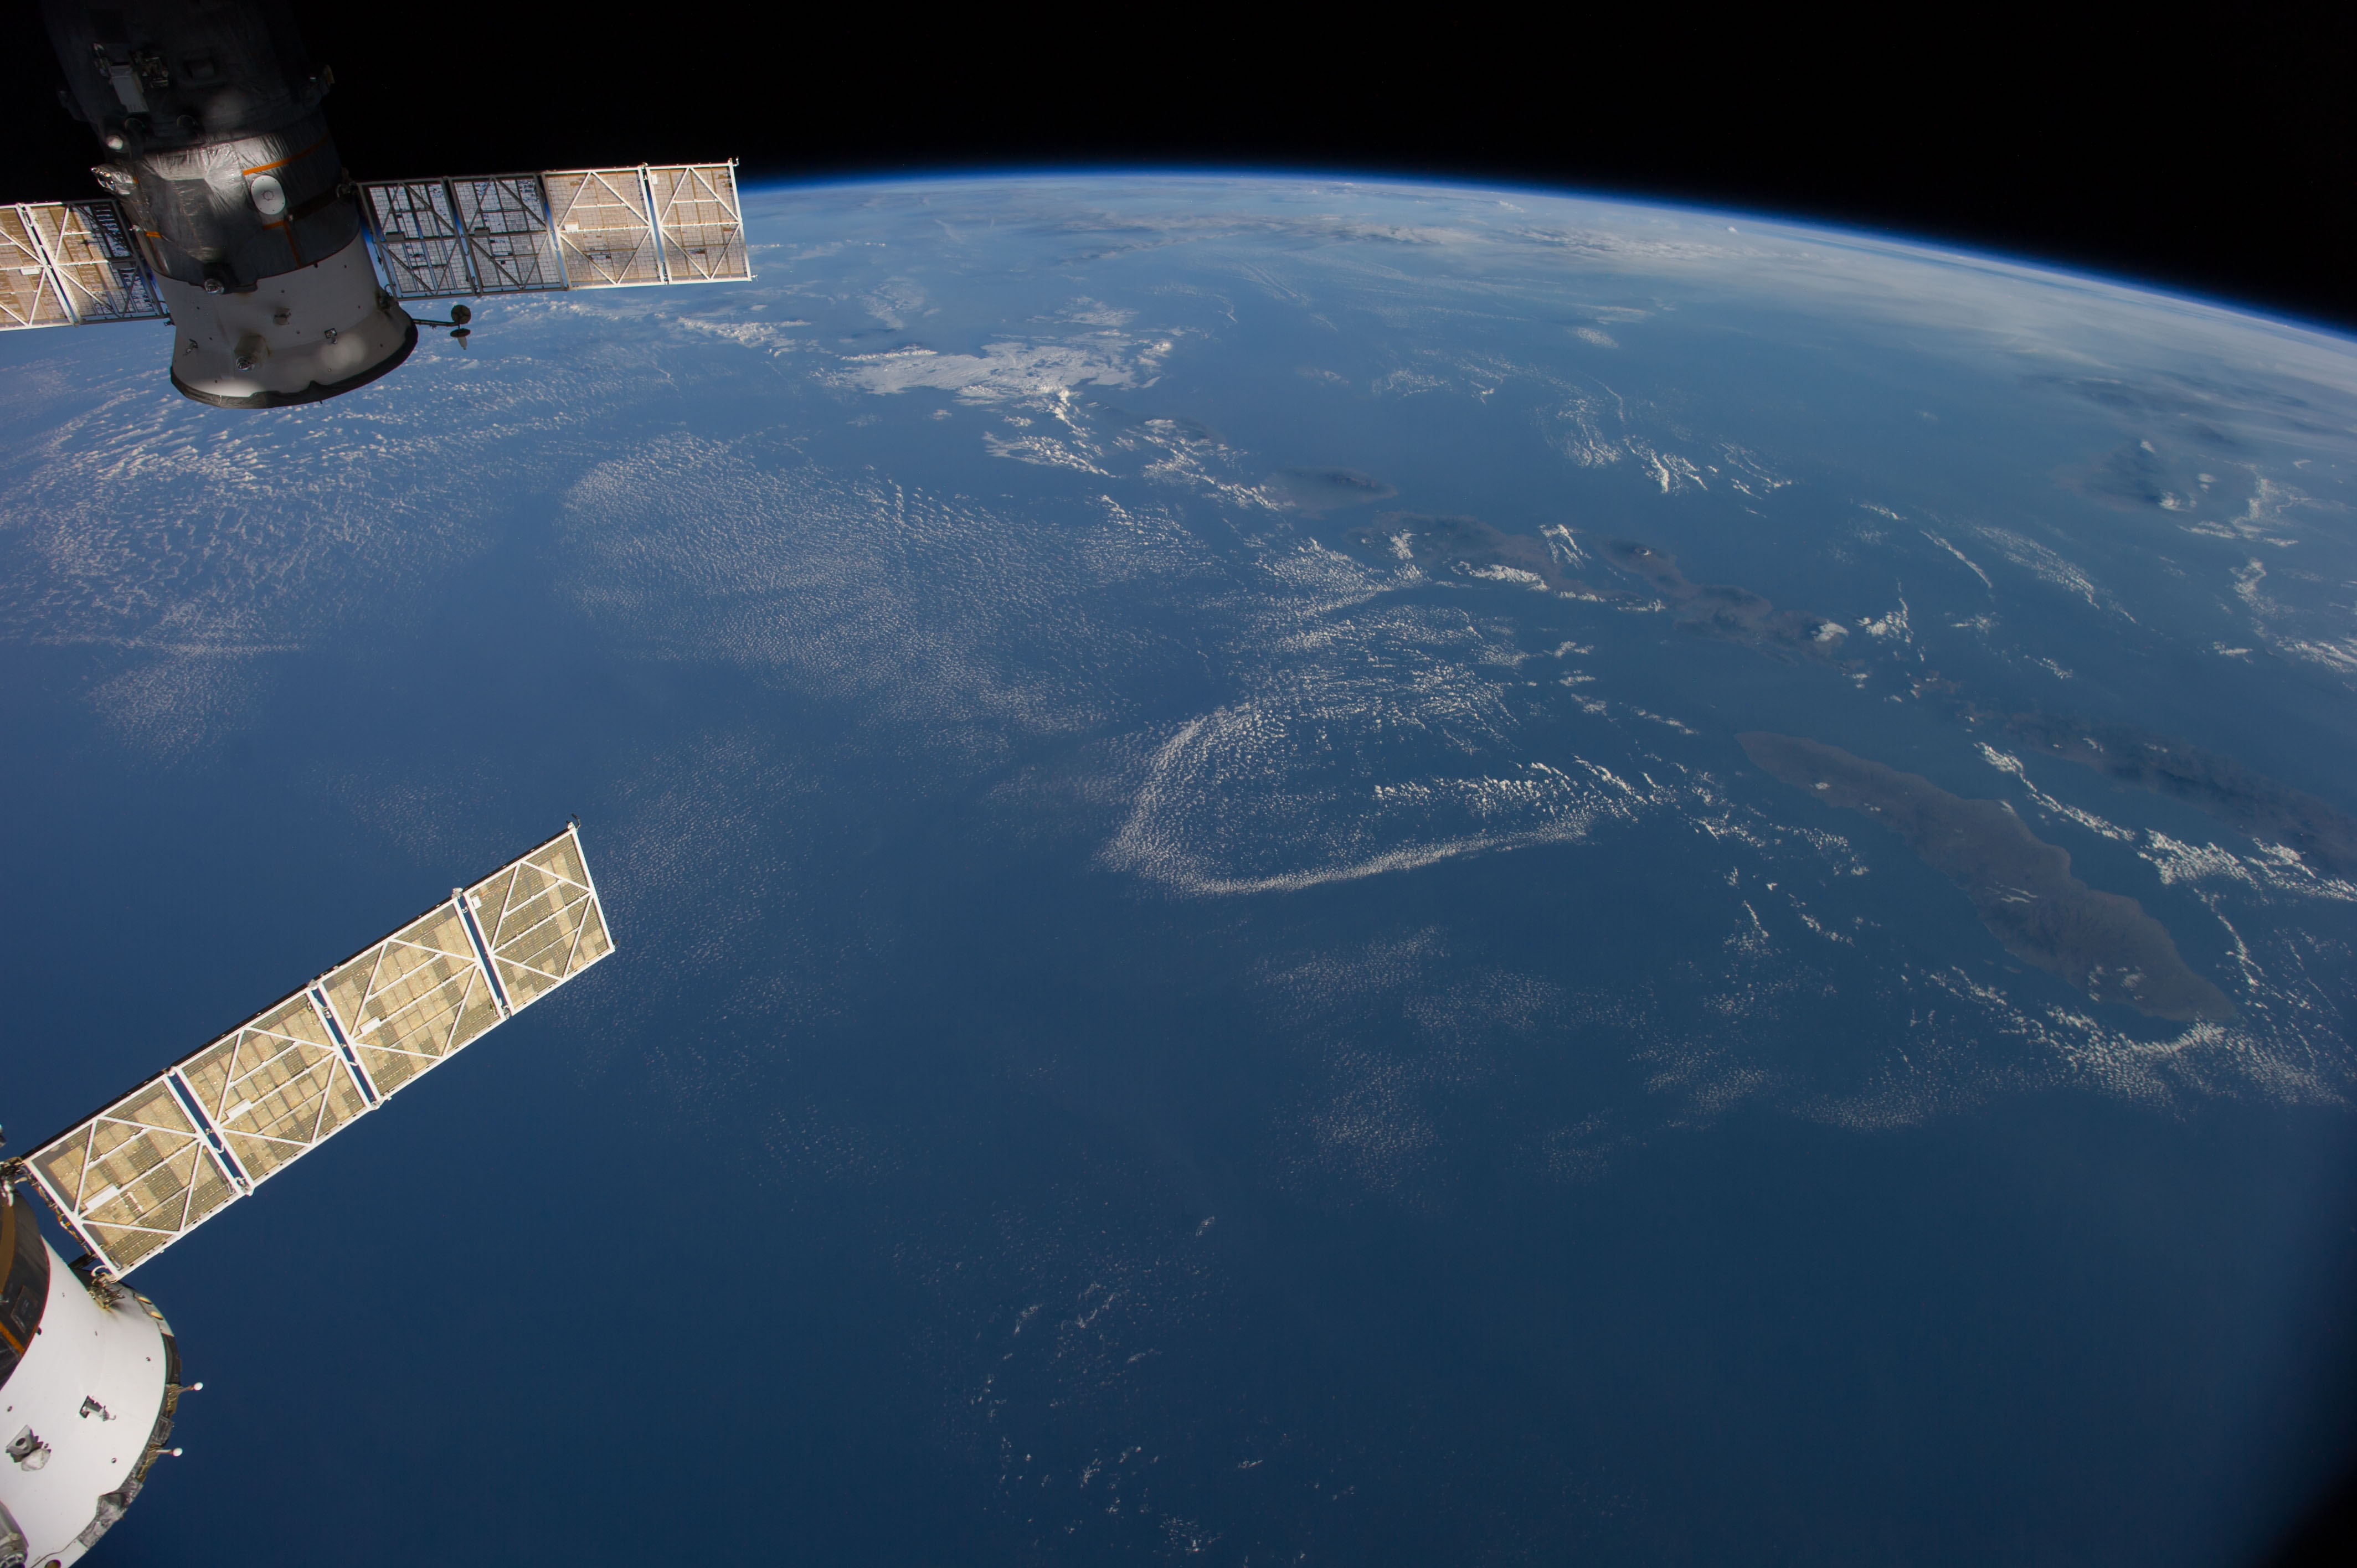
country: AUSTRALIA-WA
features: BALI, W. NUSA TENGGARA, BALI S., JAVA S., MT. RINJANI, MT. TAMBORA, ATMOSPHERIC LIMB
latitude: -11.5
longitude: 117.0
